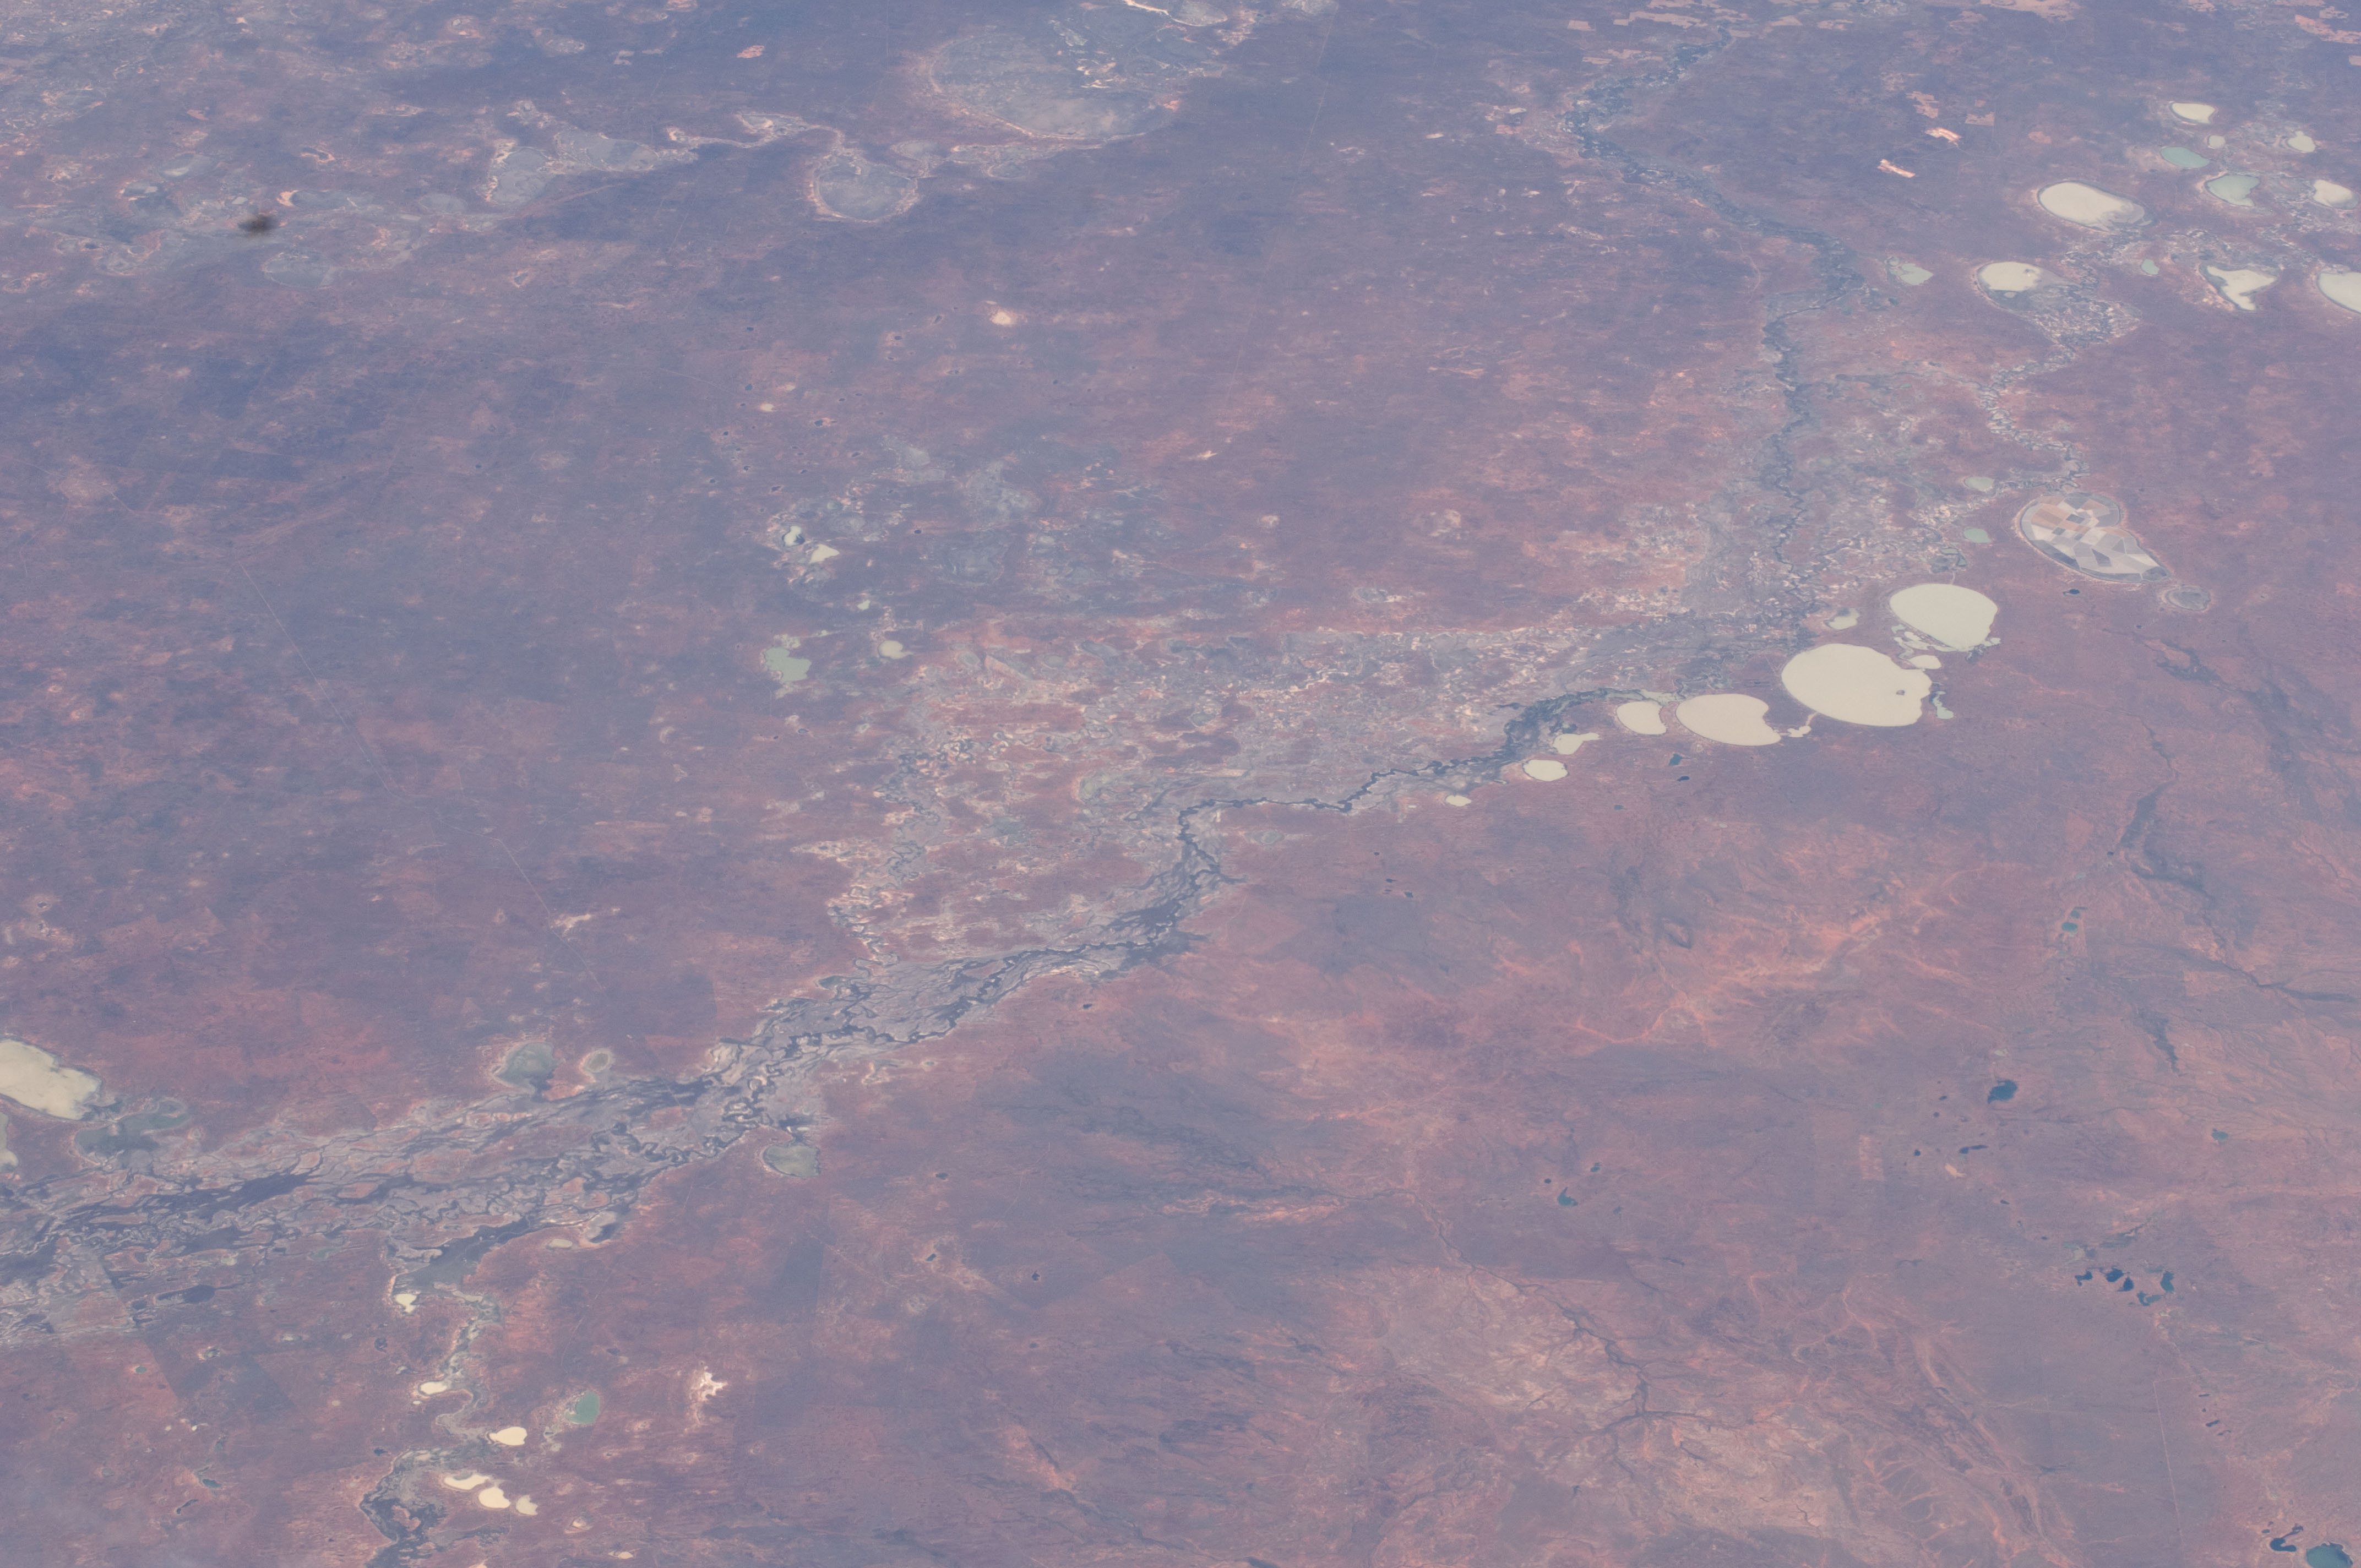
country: AUSTRALIA-NSW
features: DARLING R., MENINDEE L., L. CAWNDILLA
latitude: -32.0
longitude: 143.0
